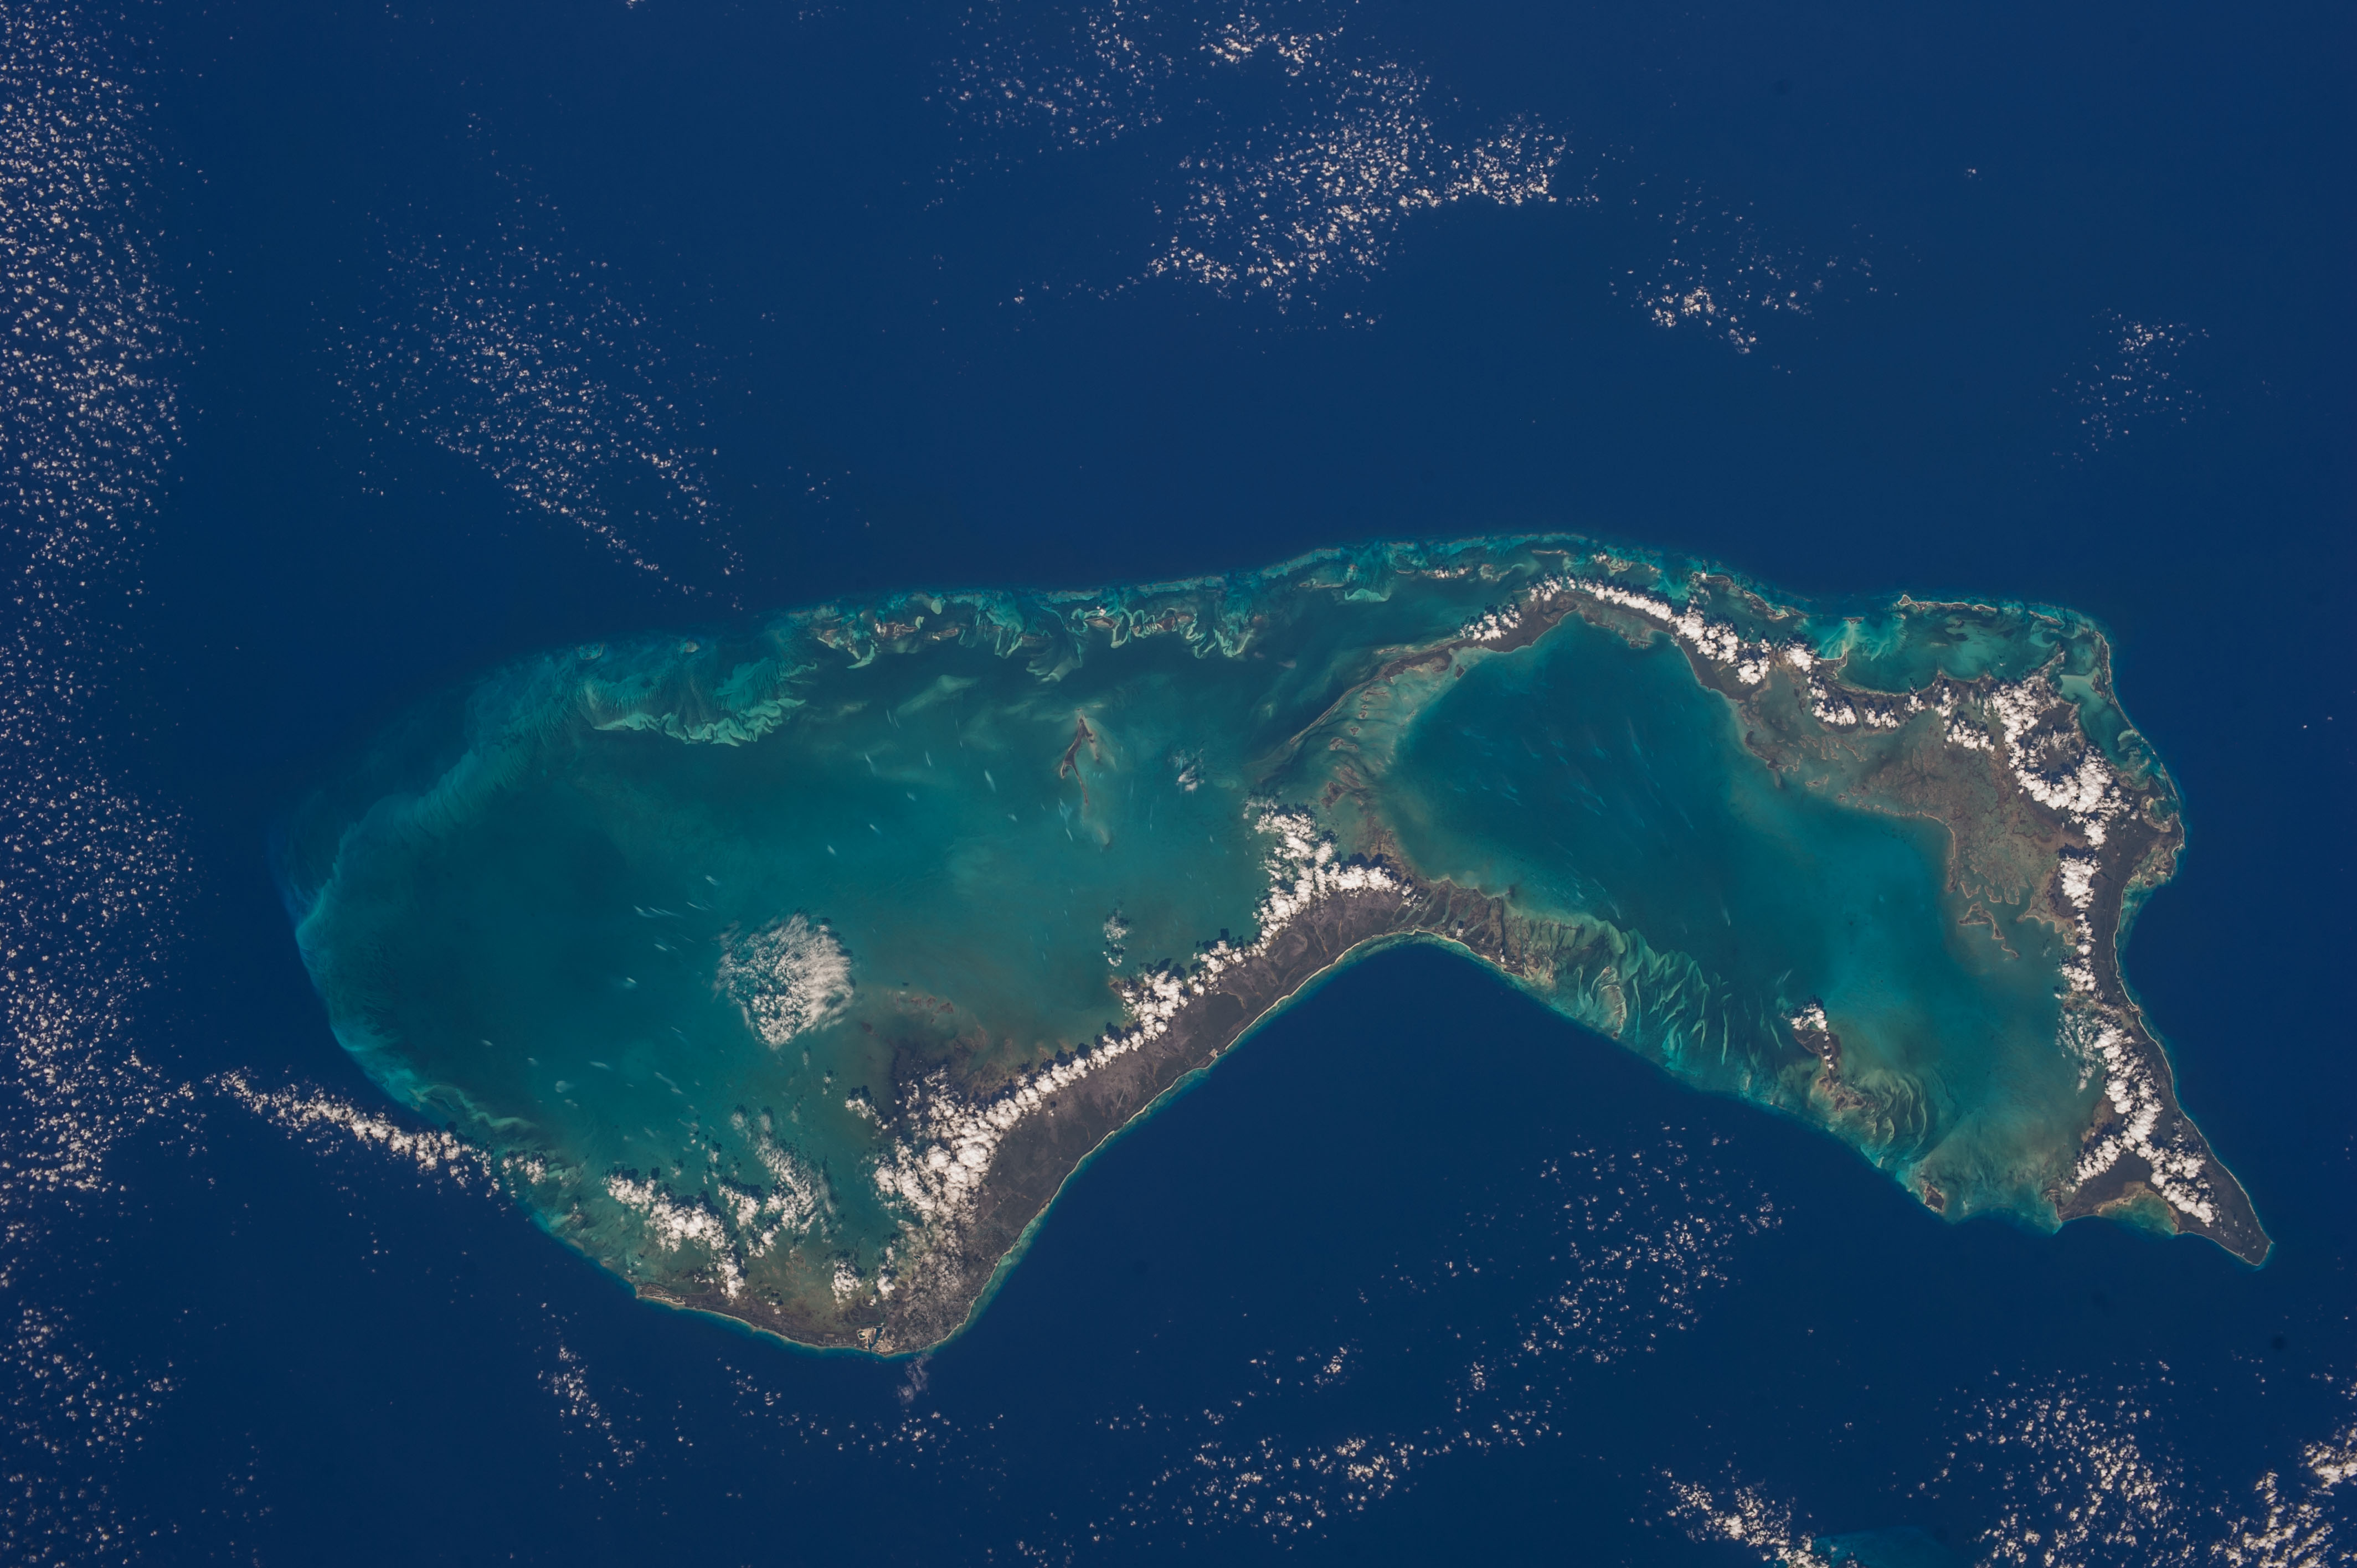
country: BAHAMAS
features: LITTLE ABACO ISLAND, AUGUST CAY, SWEETINGS CAY, LIGHTBOURNE CAY, MICHAEL'S CAY, GRAND BAHAMA, GREAT ABACO,BAHAMAS, GRAND BAHAMA I., GREAT ABACO I., ATLANTIC O.,FREEPORT, GRAND BAHAMA
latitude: 26.9
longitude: -78.1
